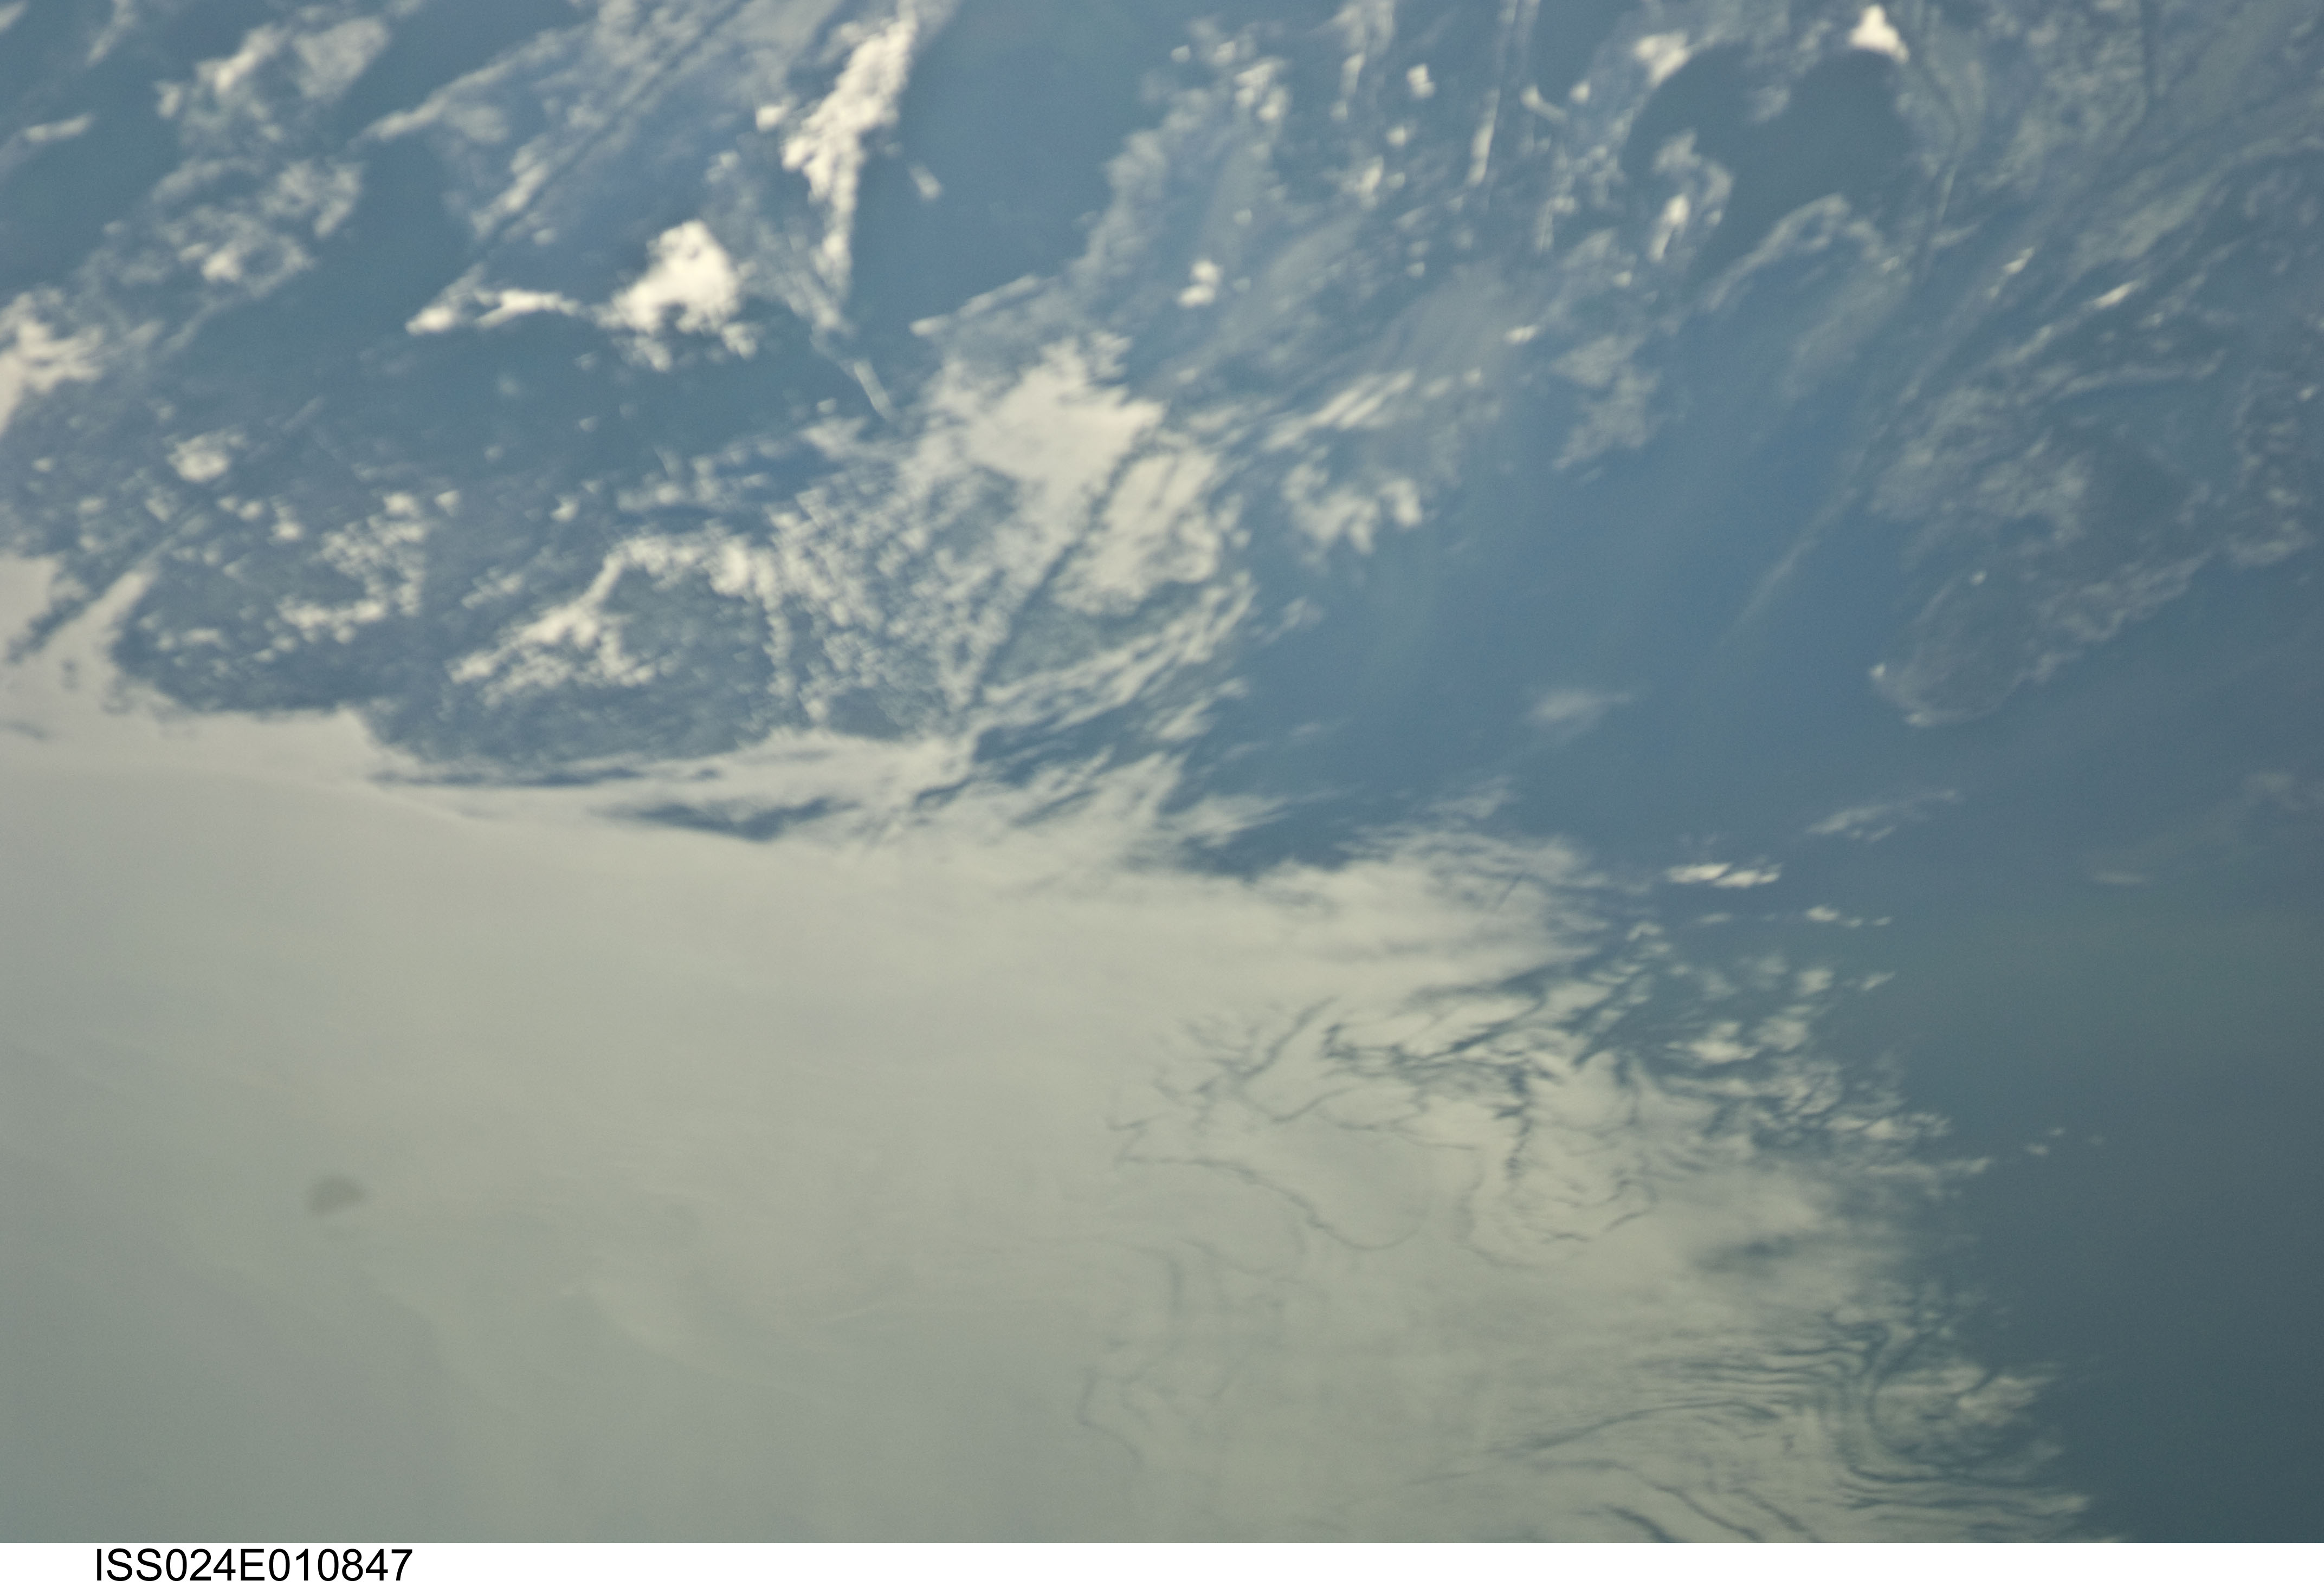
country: RUSSIAN FEDERATION
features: VOLGA DELTA, CHANNELS, CASPIAN SEA, SOFT
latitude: 45.8
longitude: 48.9
